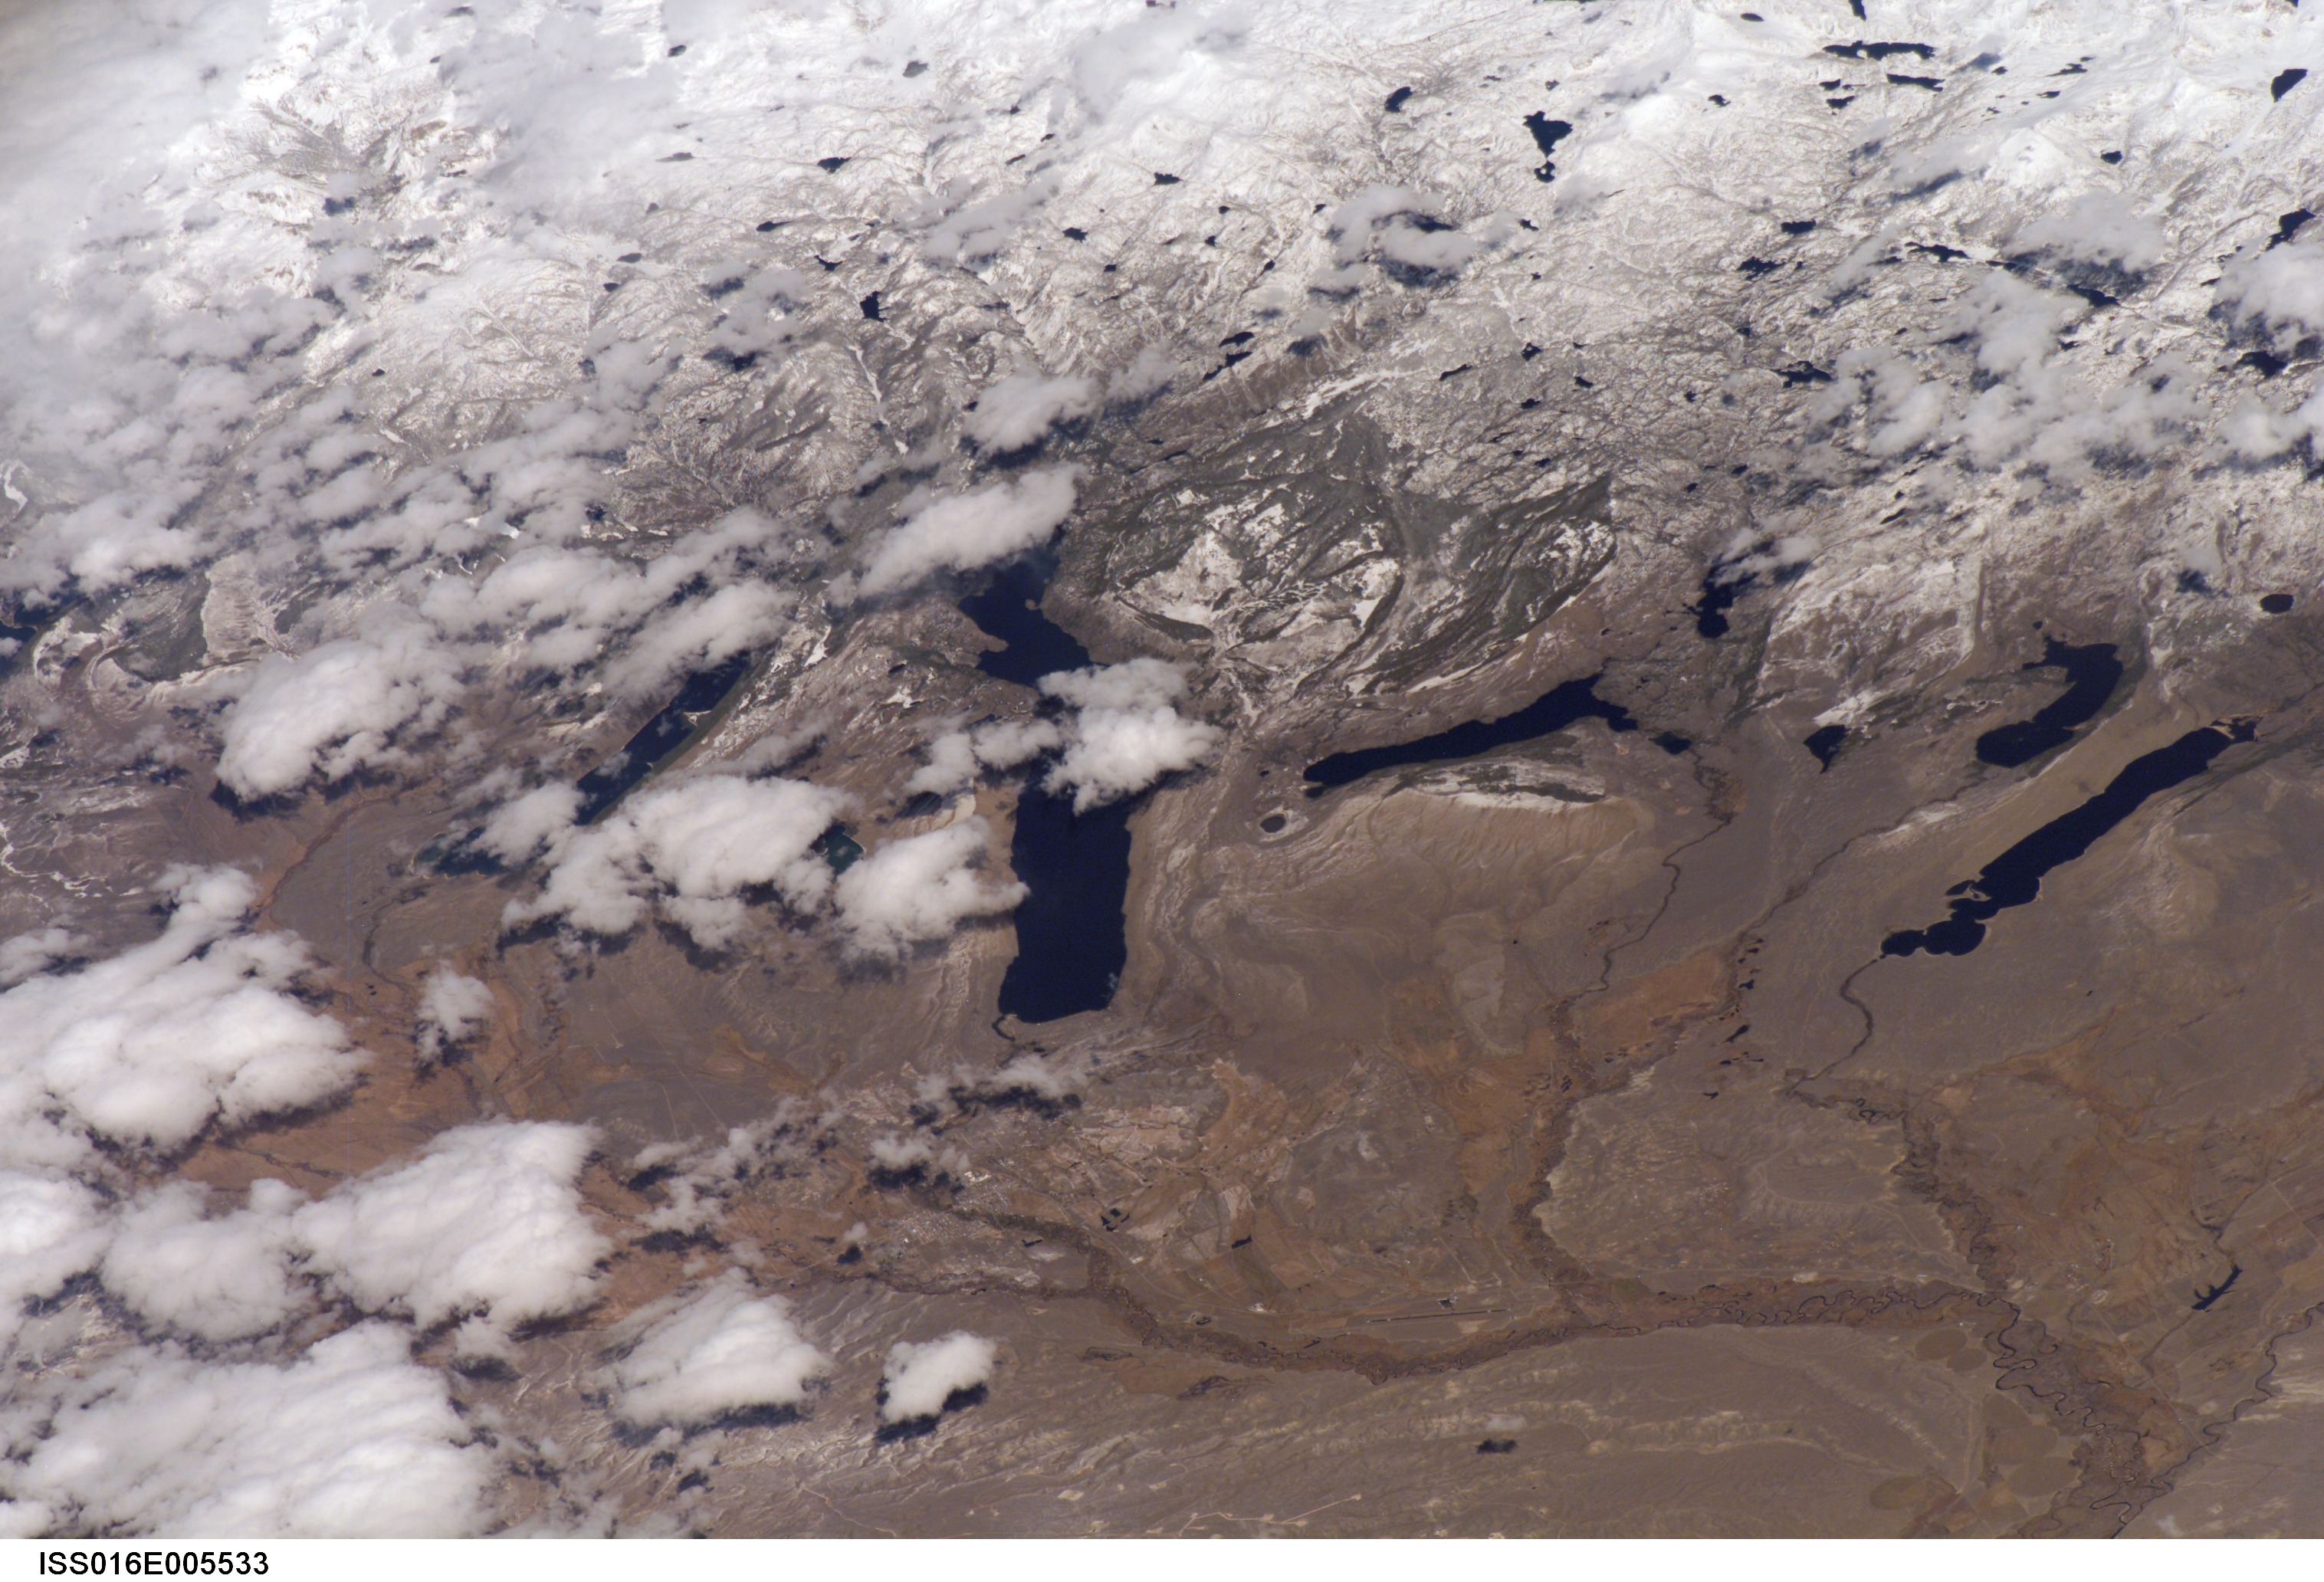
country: USA-WYOMING
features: FREMONT LAKE, WIND RIVER RANGE
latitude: 42.9
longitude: -109.8
